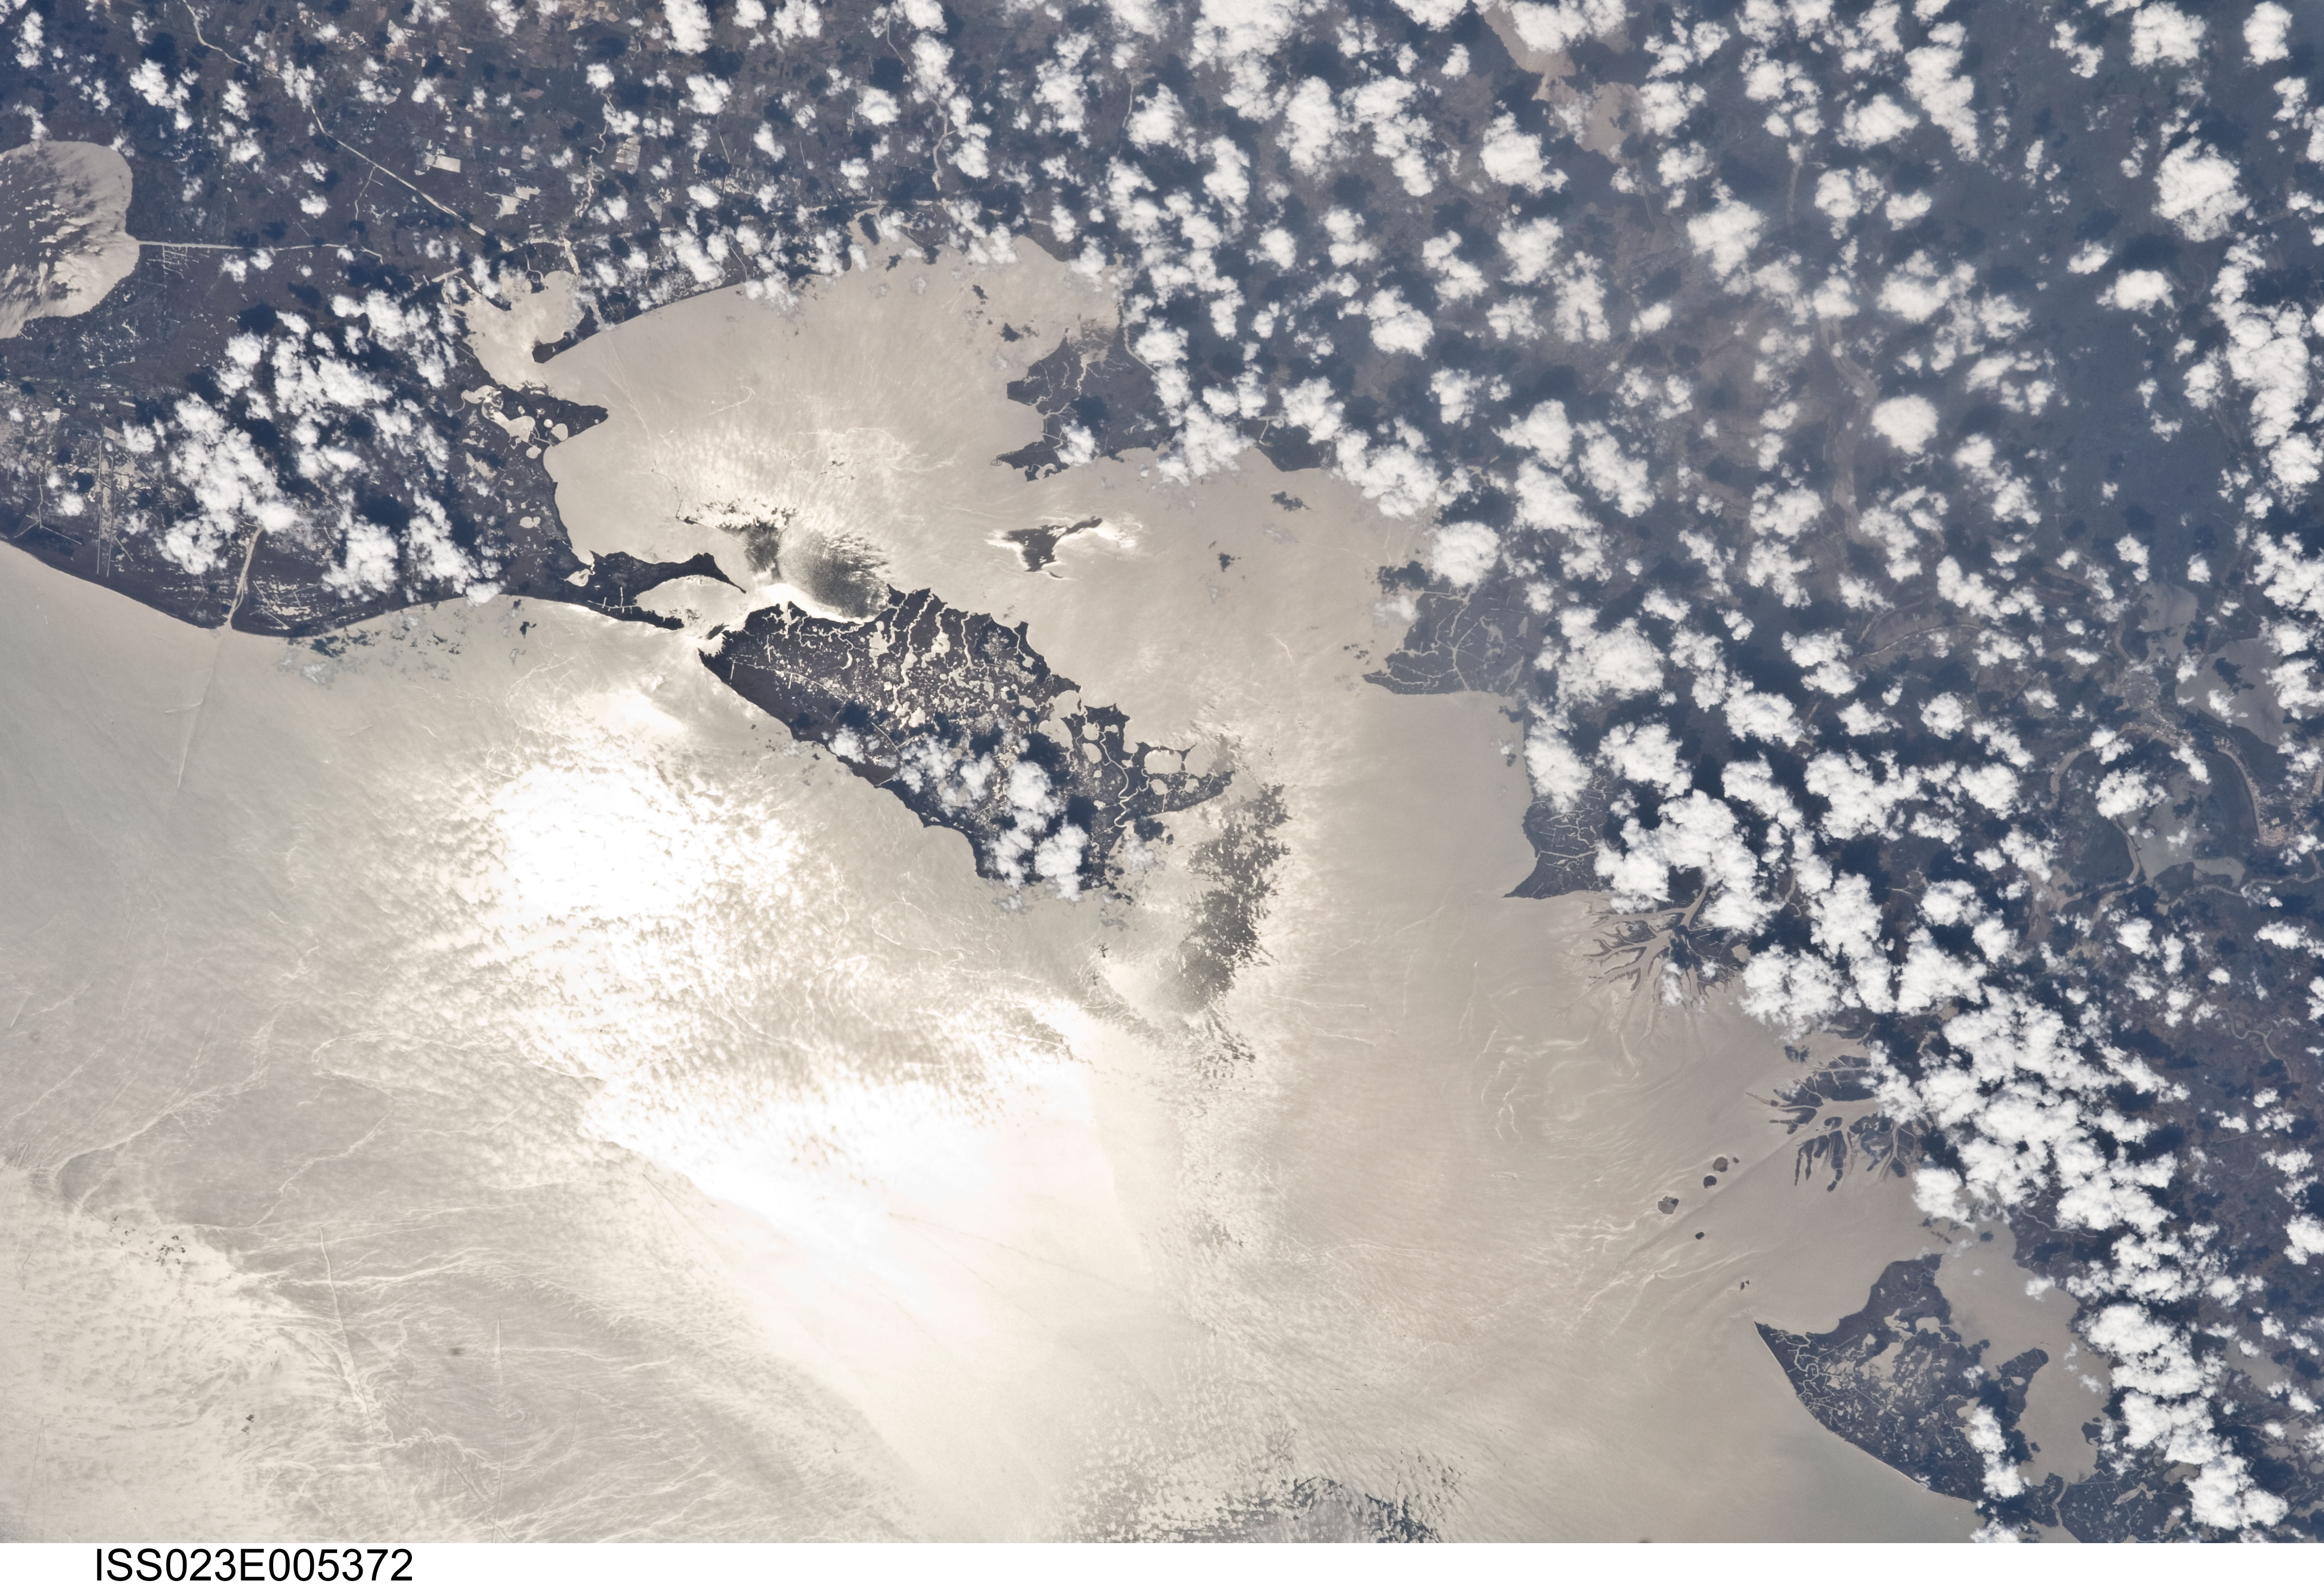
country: USA-LOUISIANA
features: MARSH I., BAYS, GLINT, EAST COTE BLANCHE B., ATCHAFALAYA R. DELTA, MARSH
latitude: 29.5
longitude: -91.5
